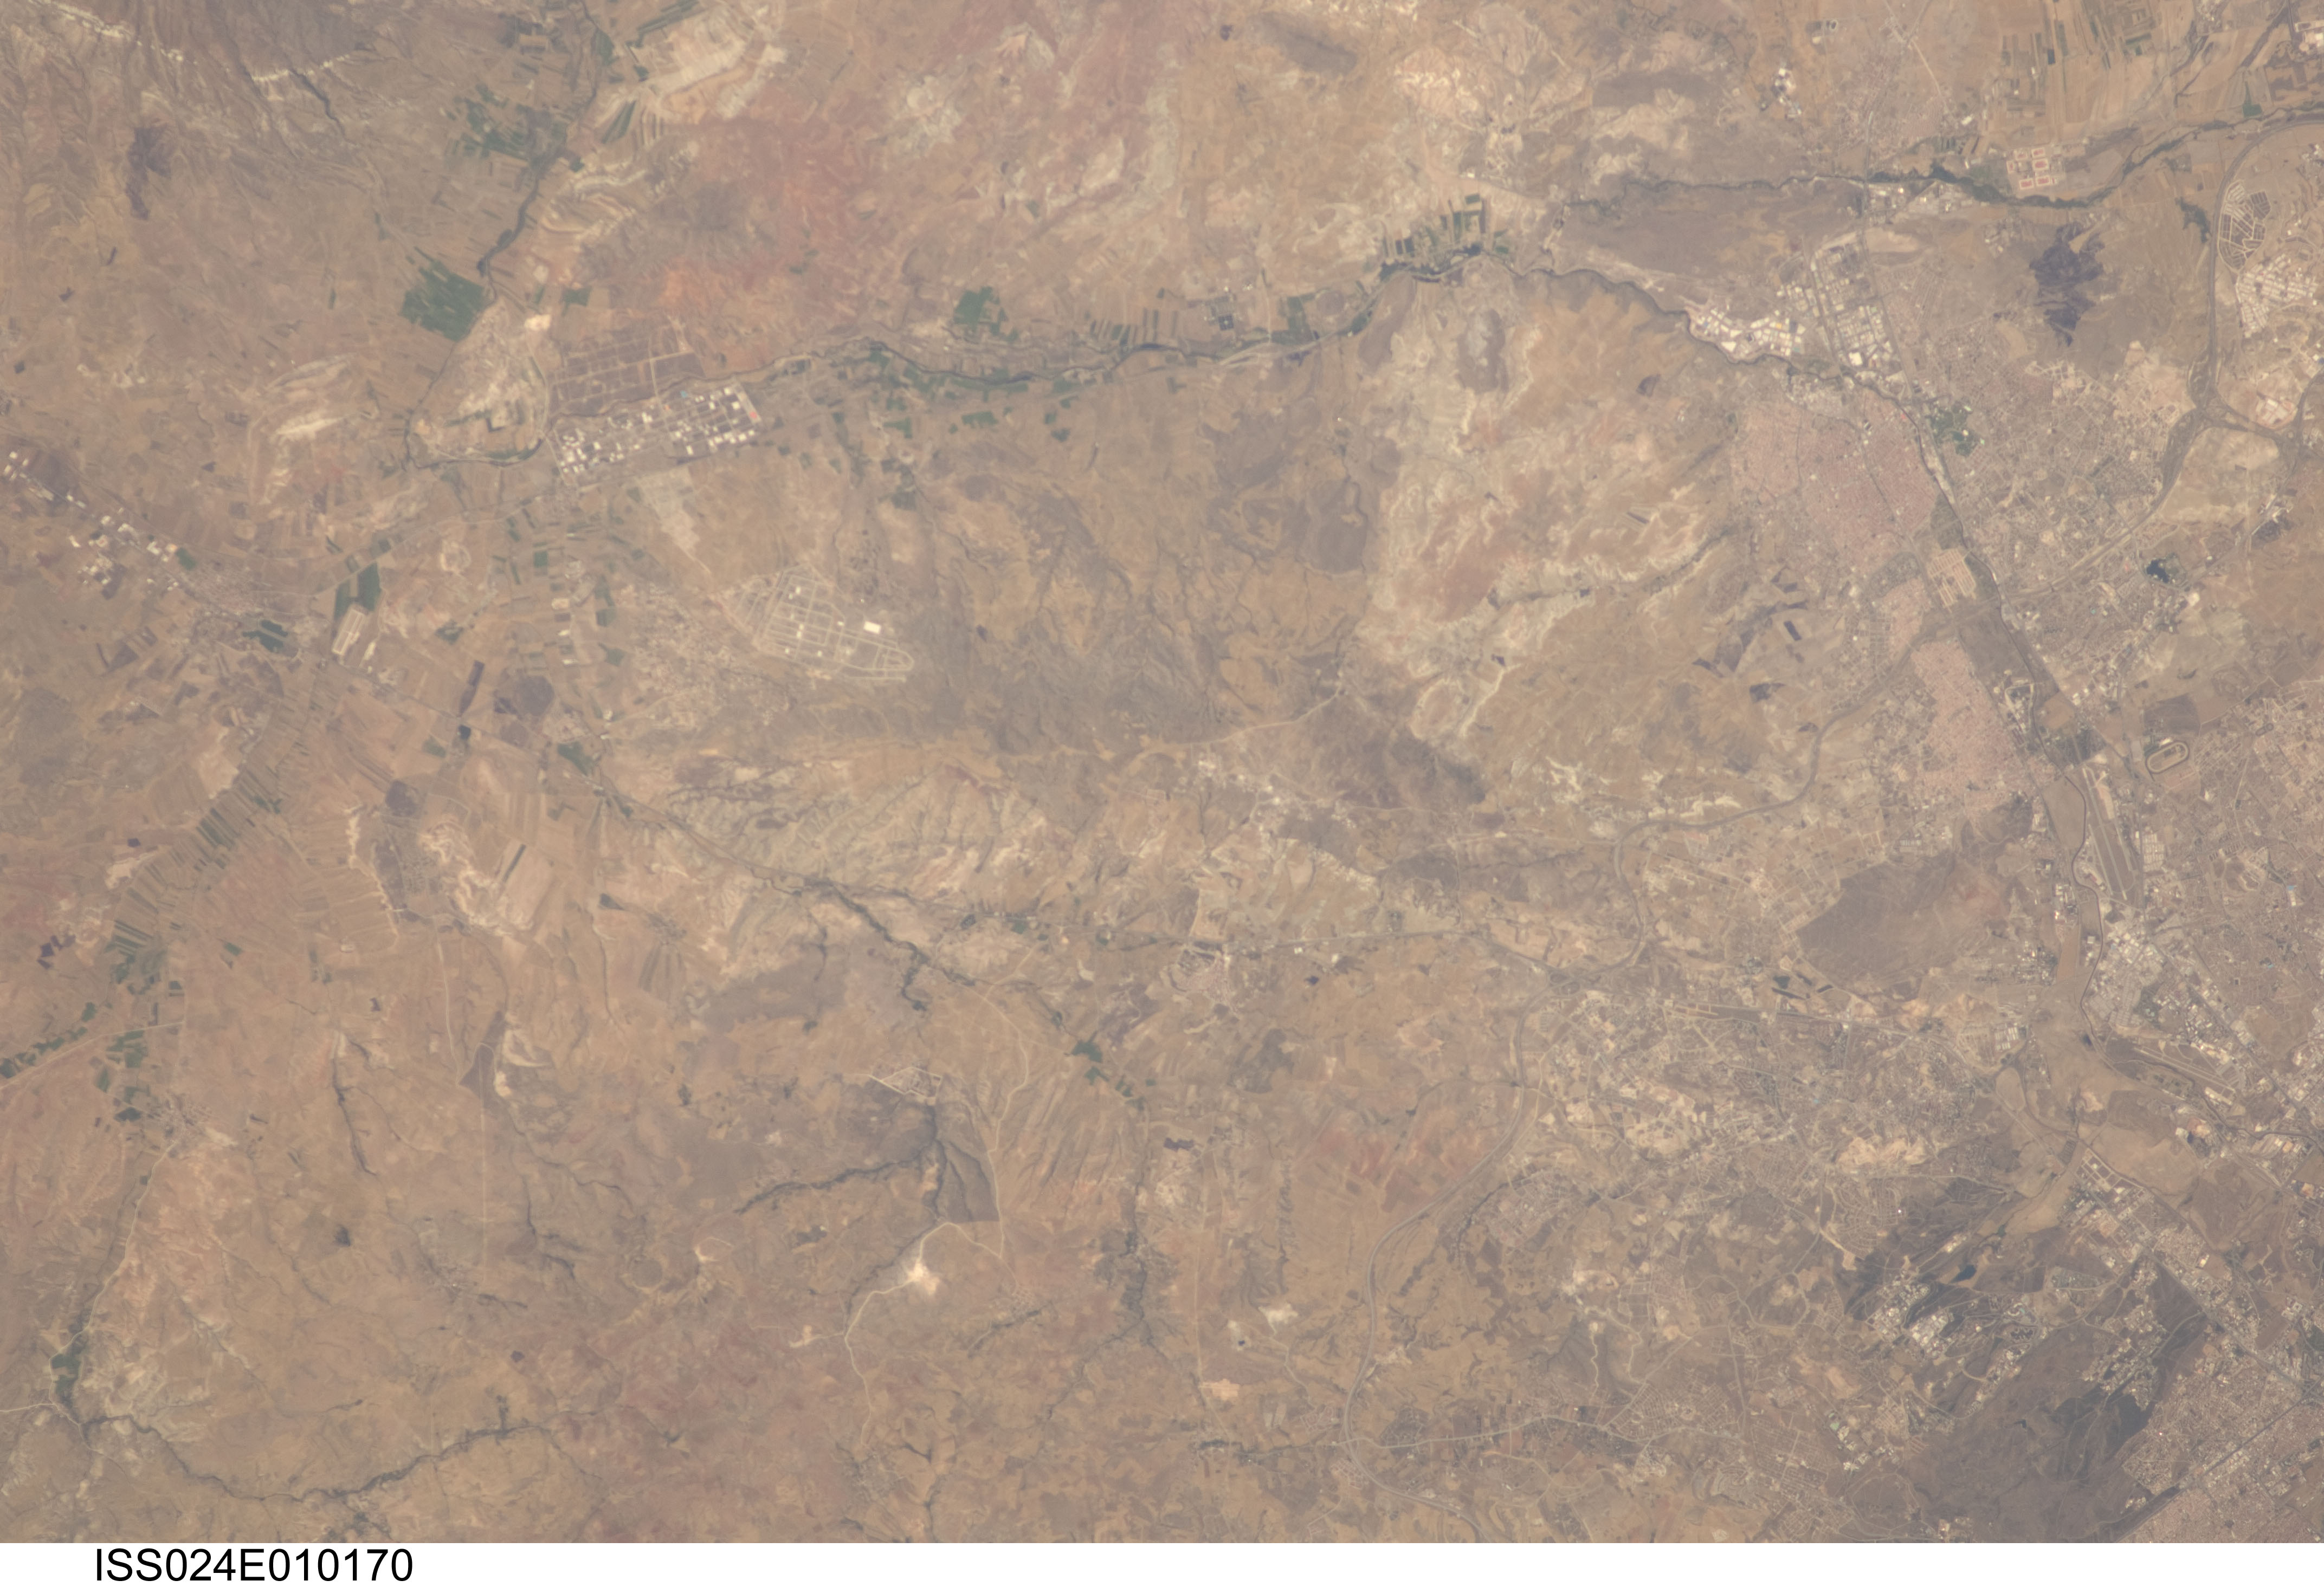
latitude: 39.8
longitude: 32.5
